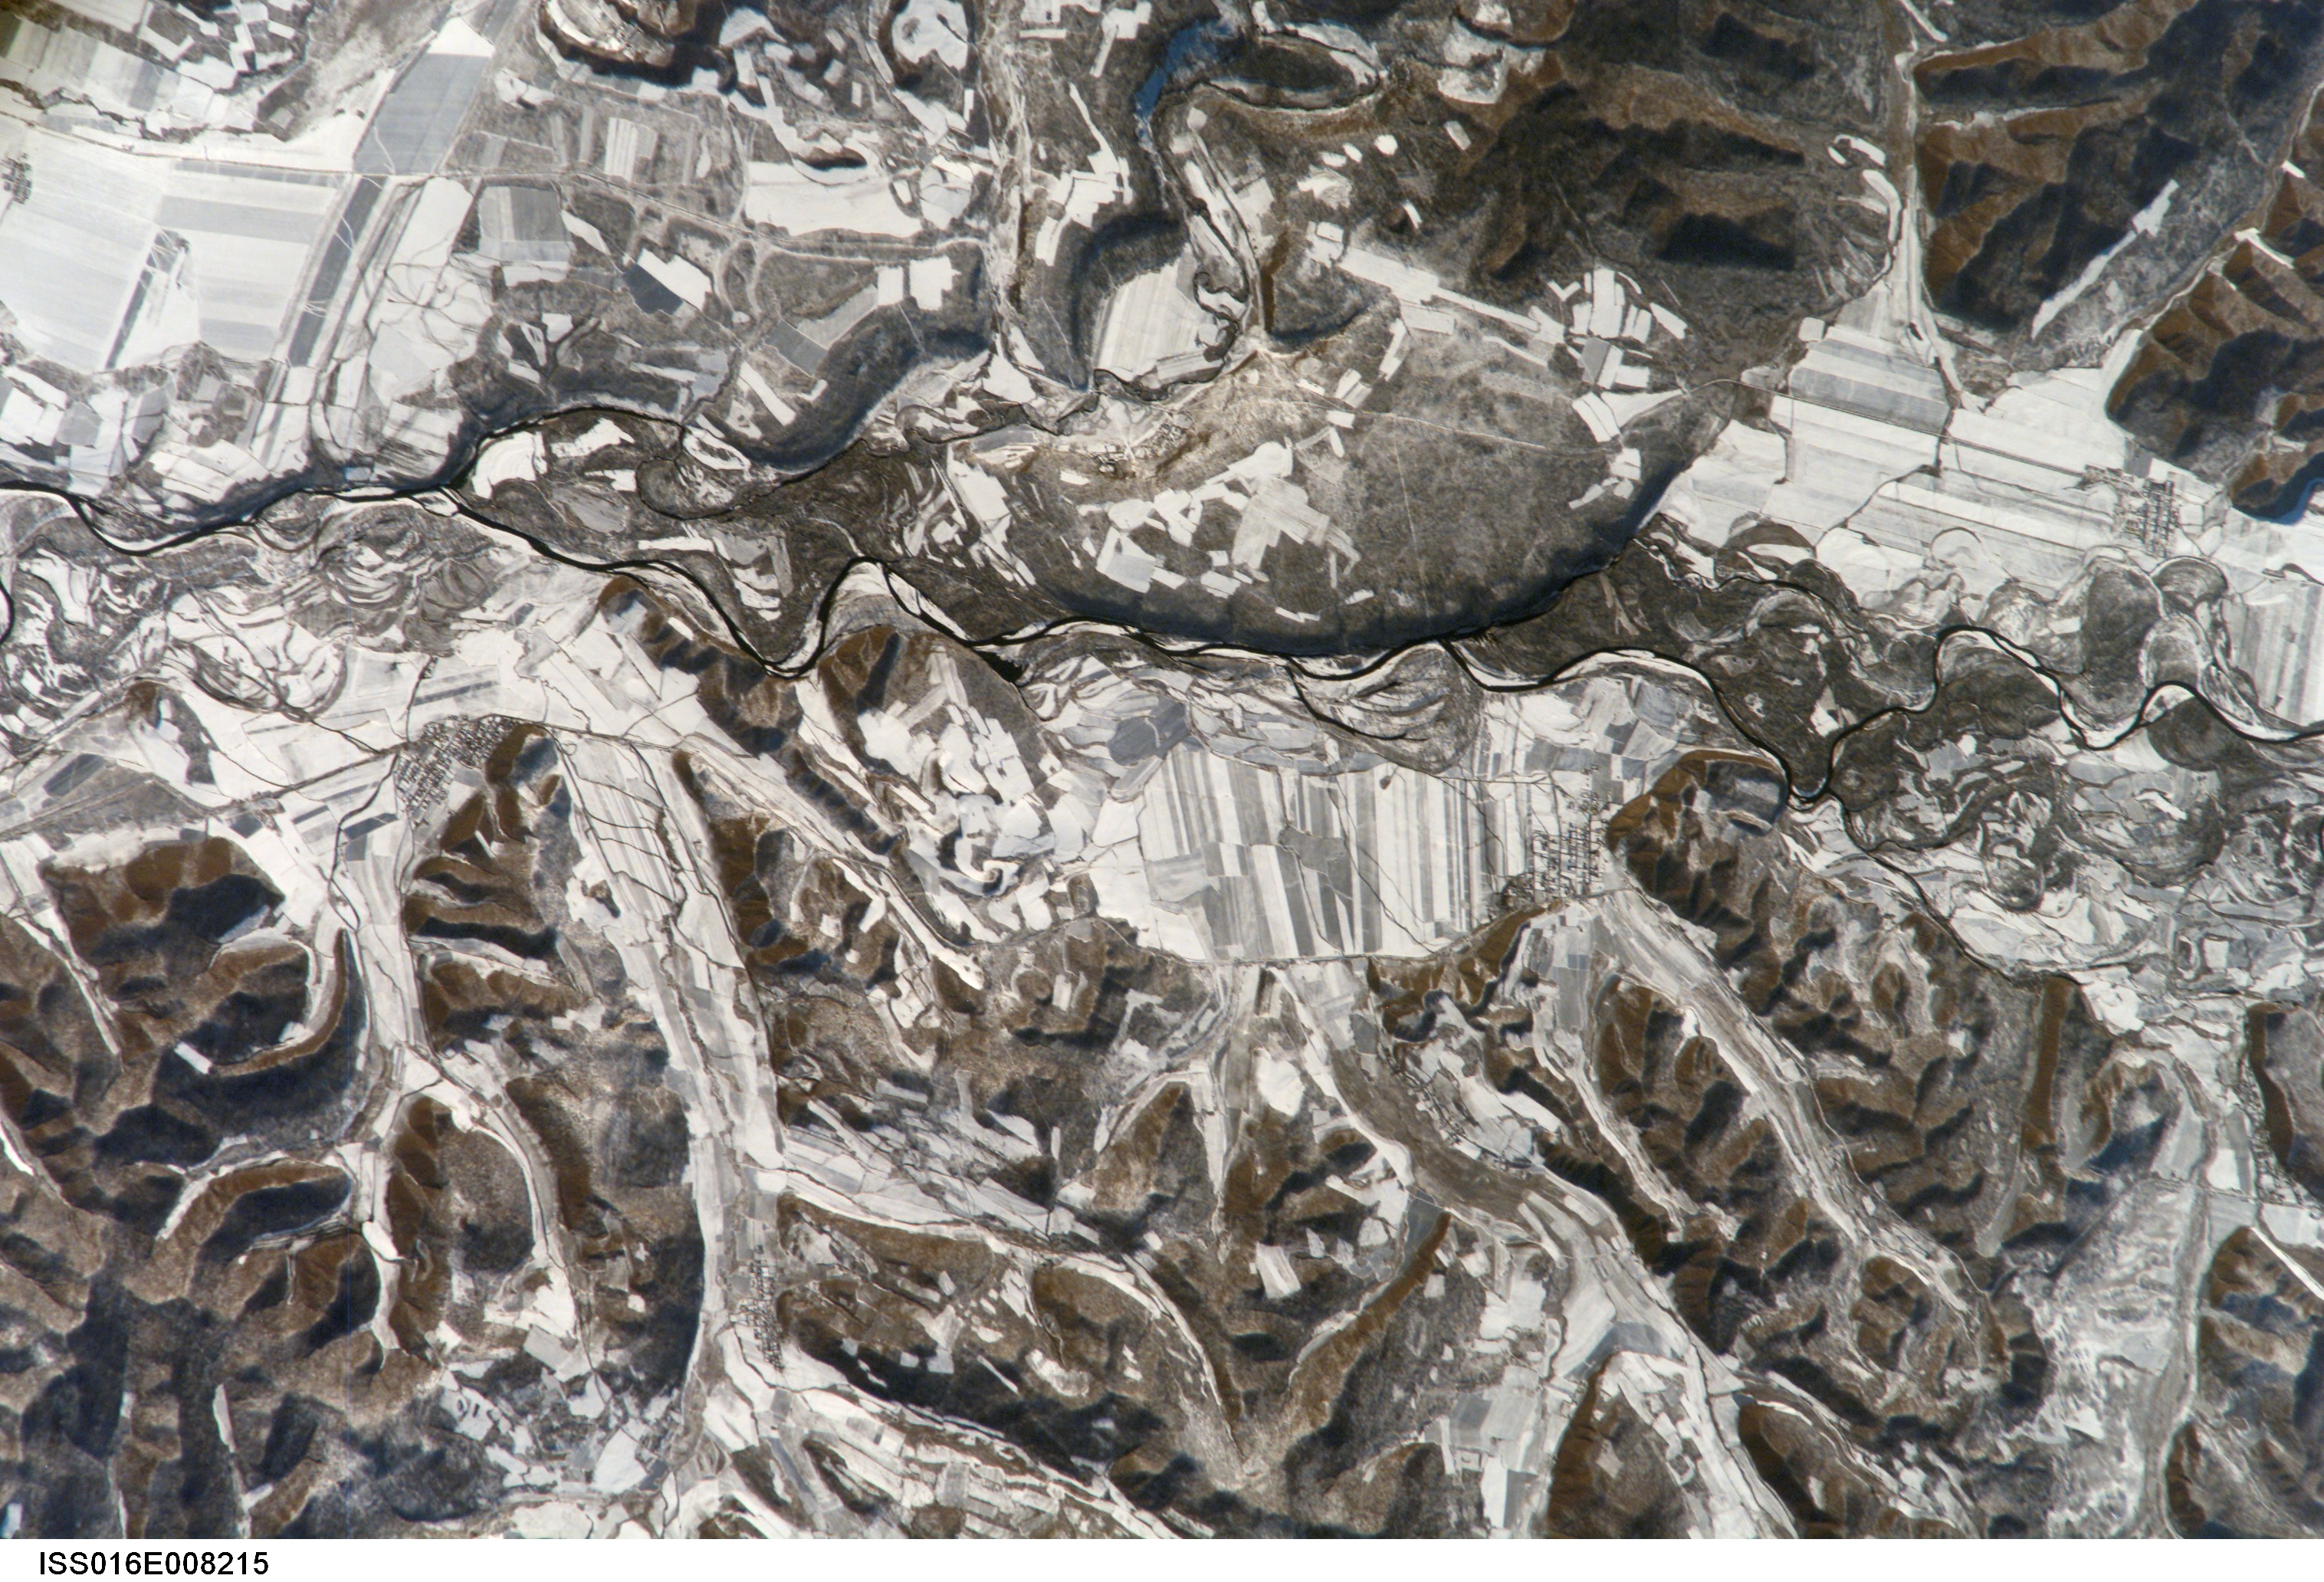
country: CHINA
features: LONGTOU AREA, HILLS, SNOW, AGR.
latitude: 49.7
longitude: 123.7
